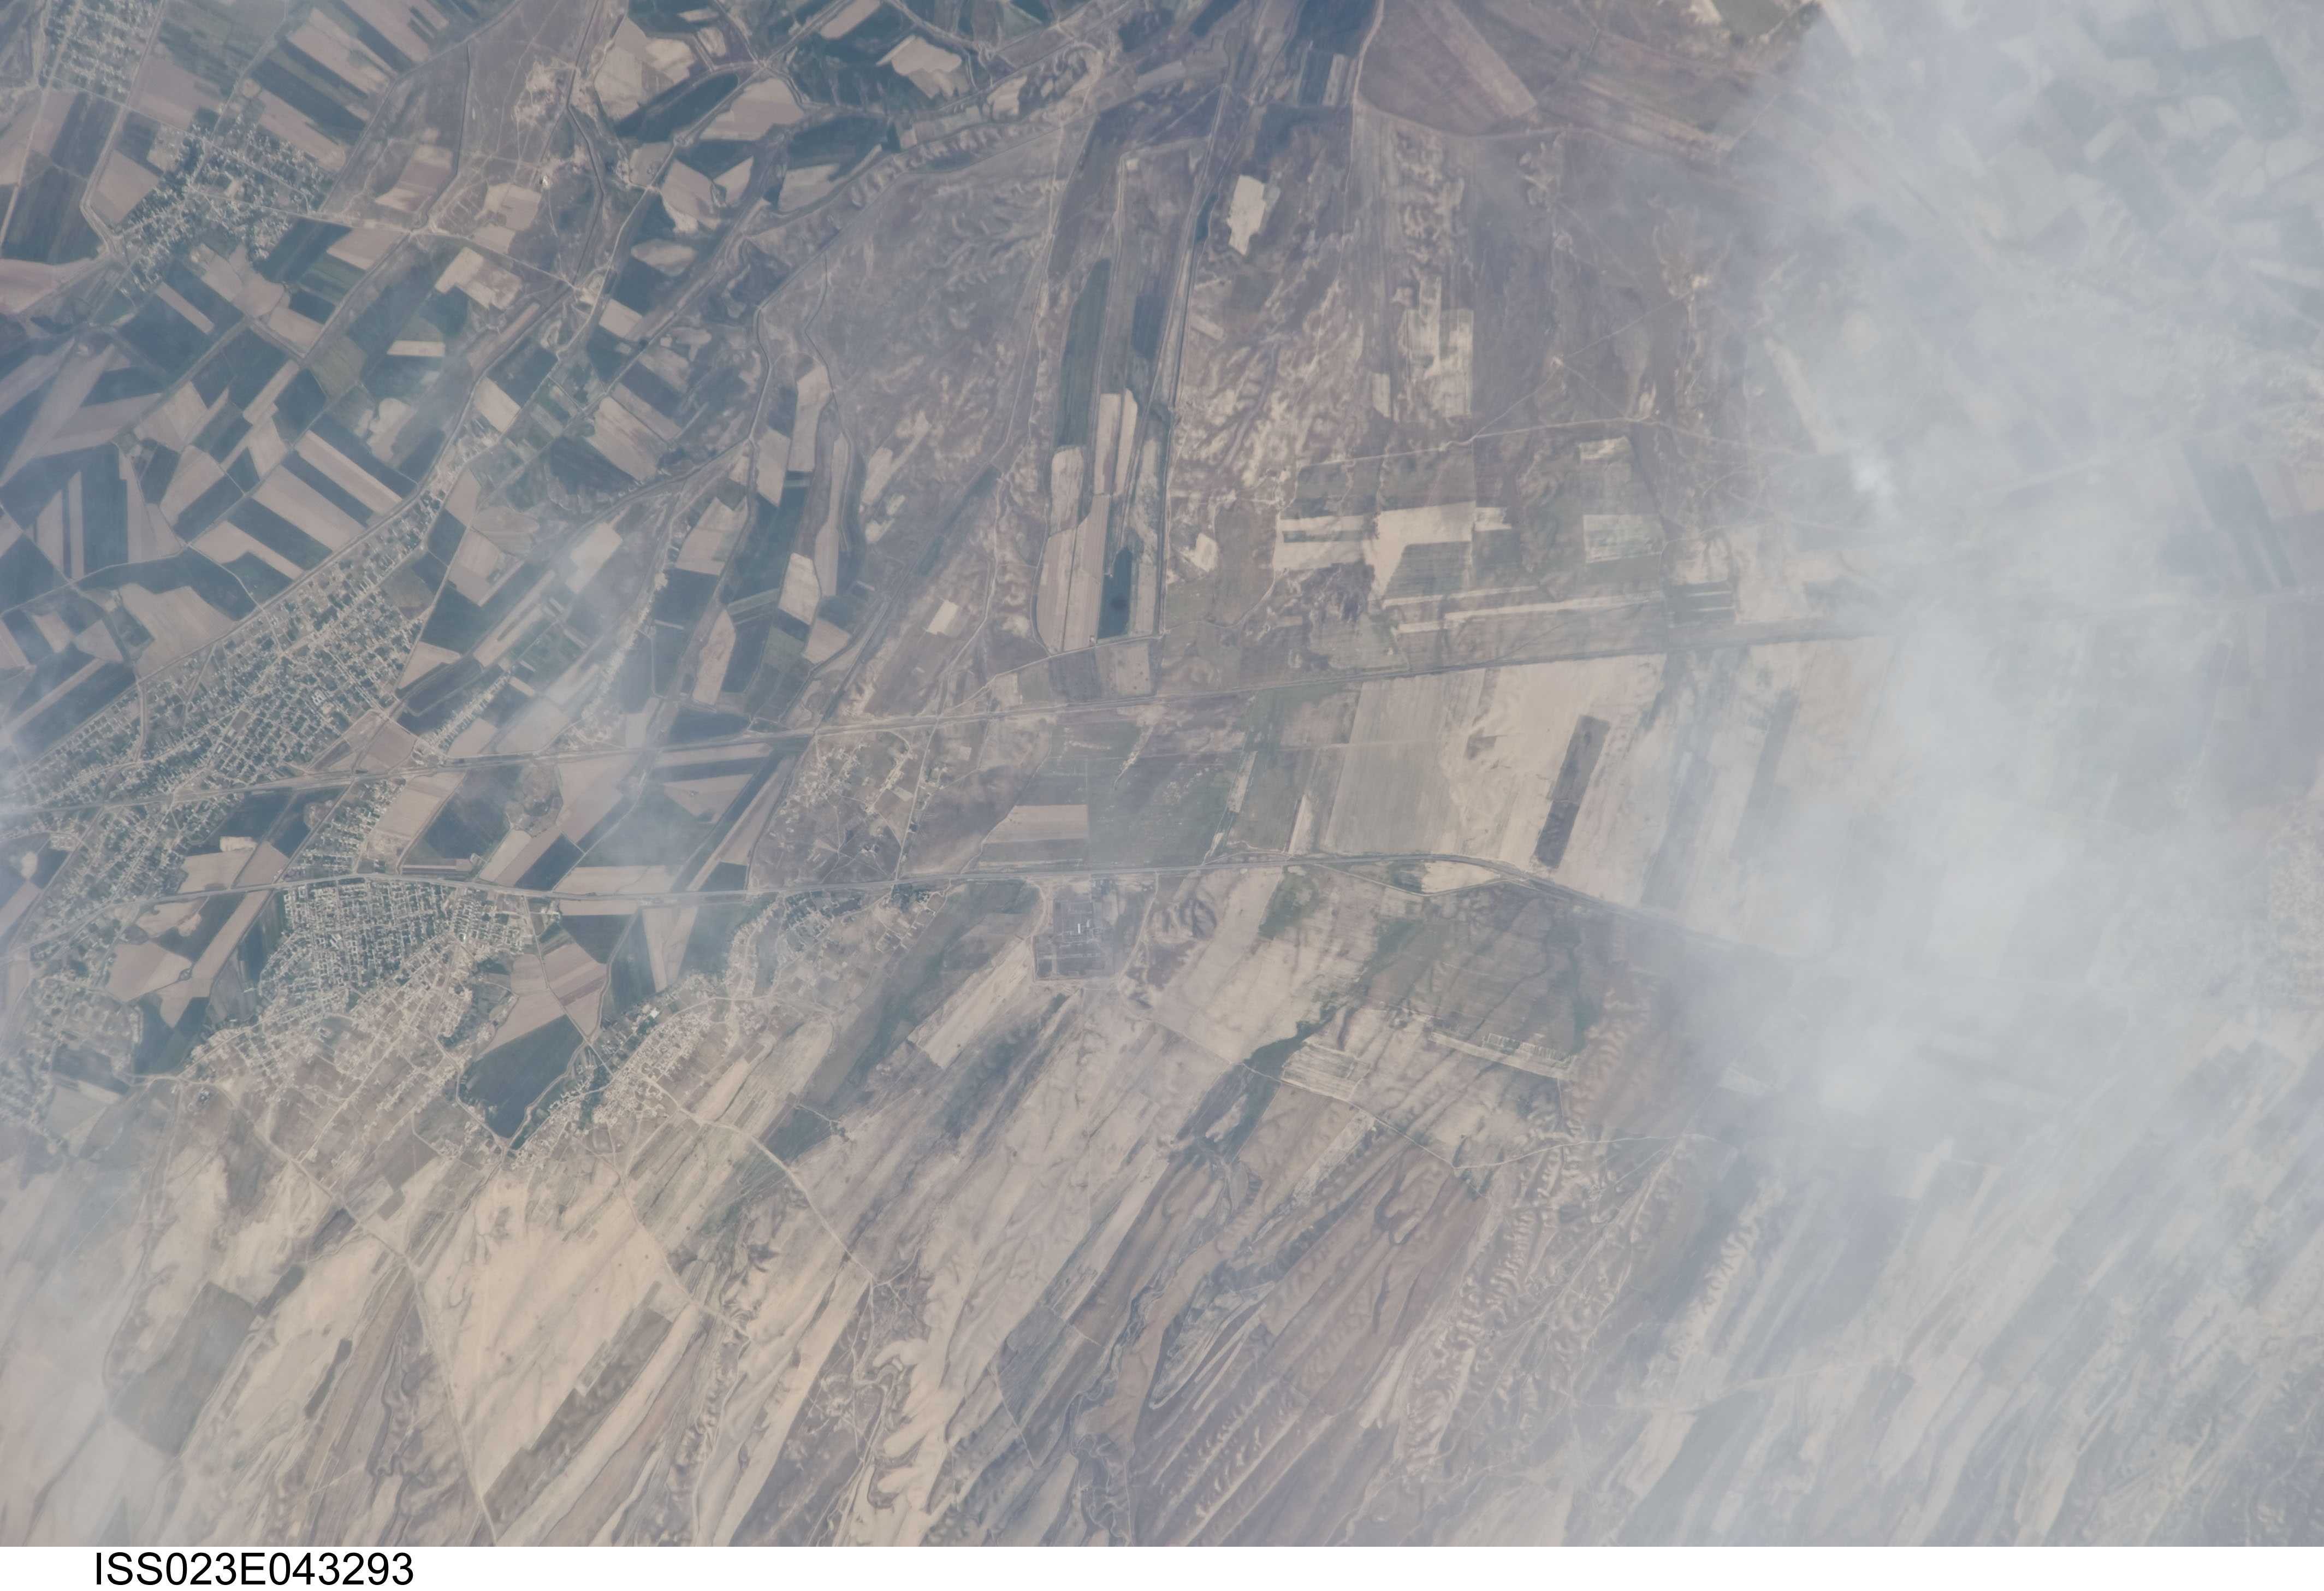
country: UZBEKISTAN
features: KAMASI AREA, TOWNS, ROADS, AGR.
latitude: 38.7
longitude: 66.3
